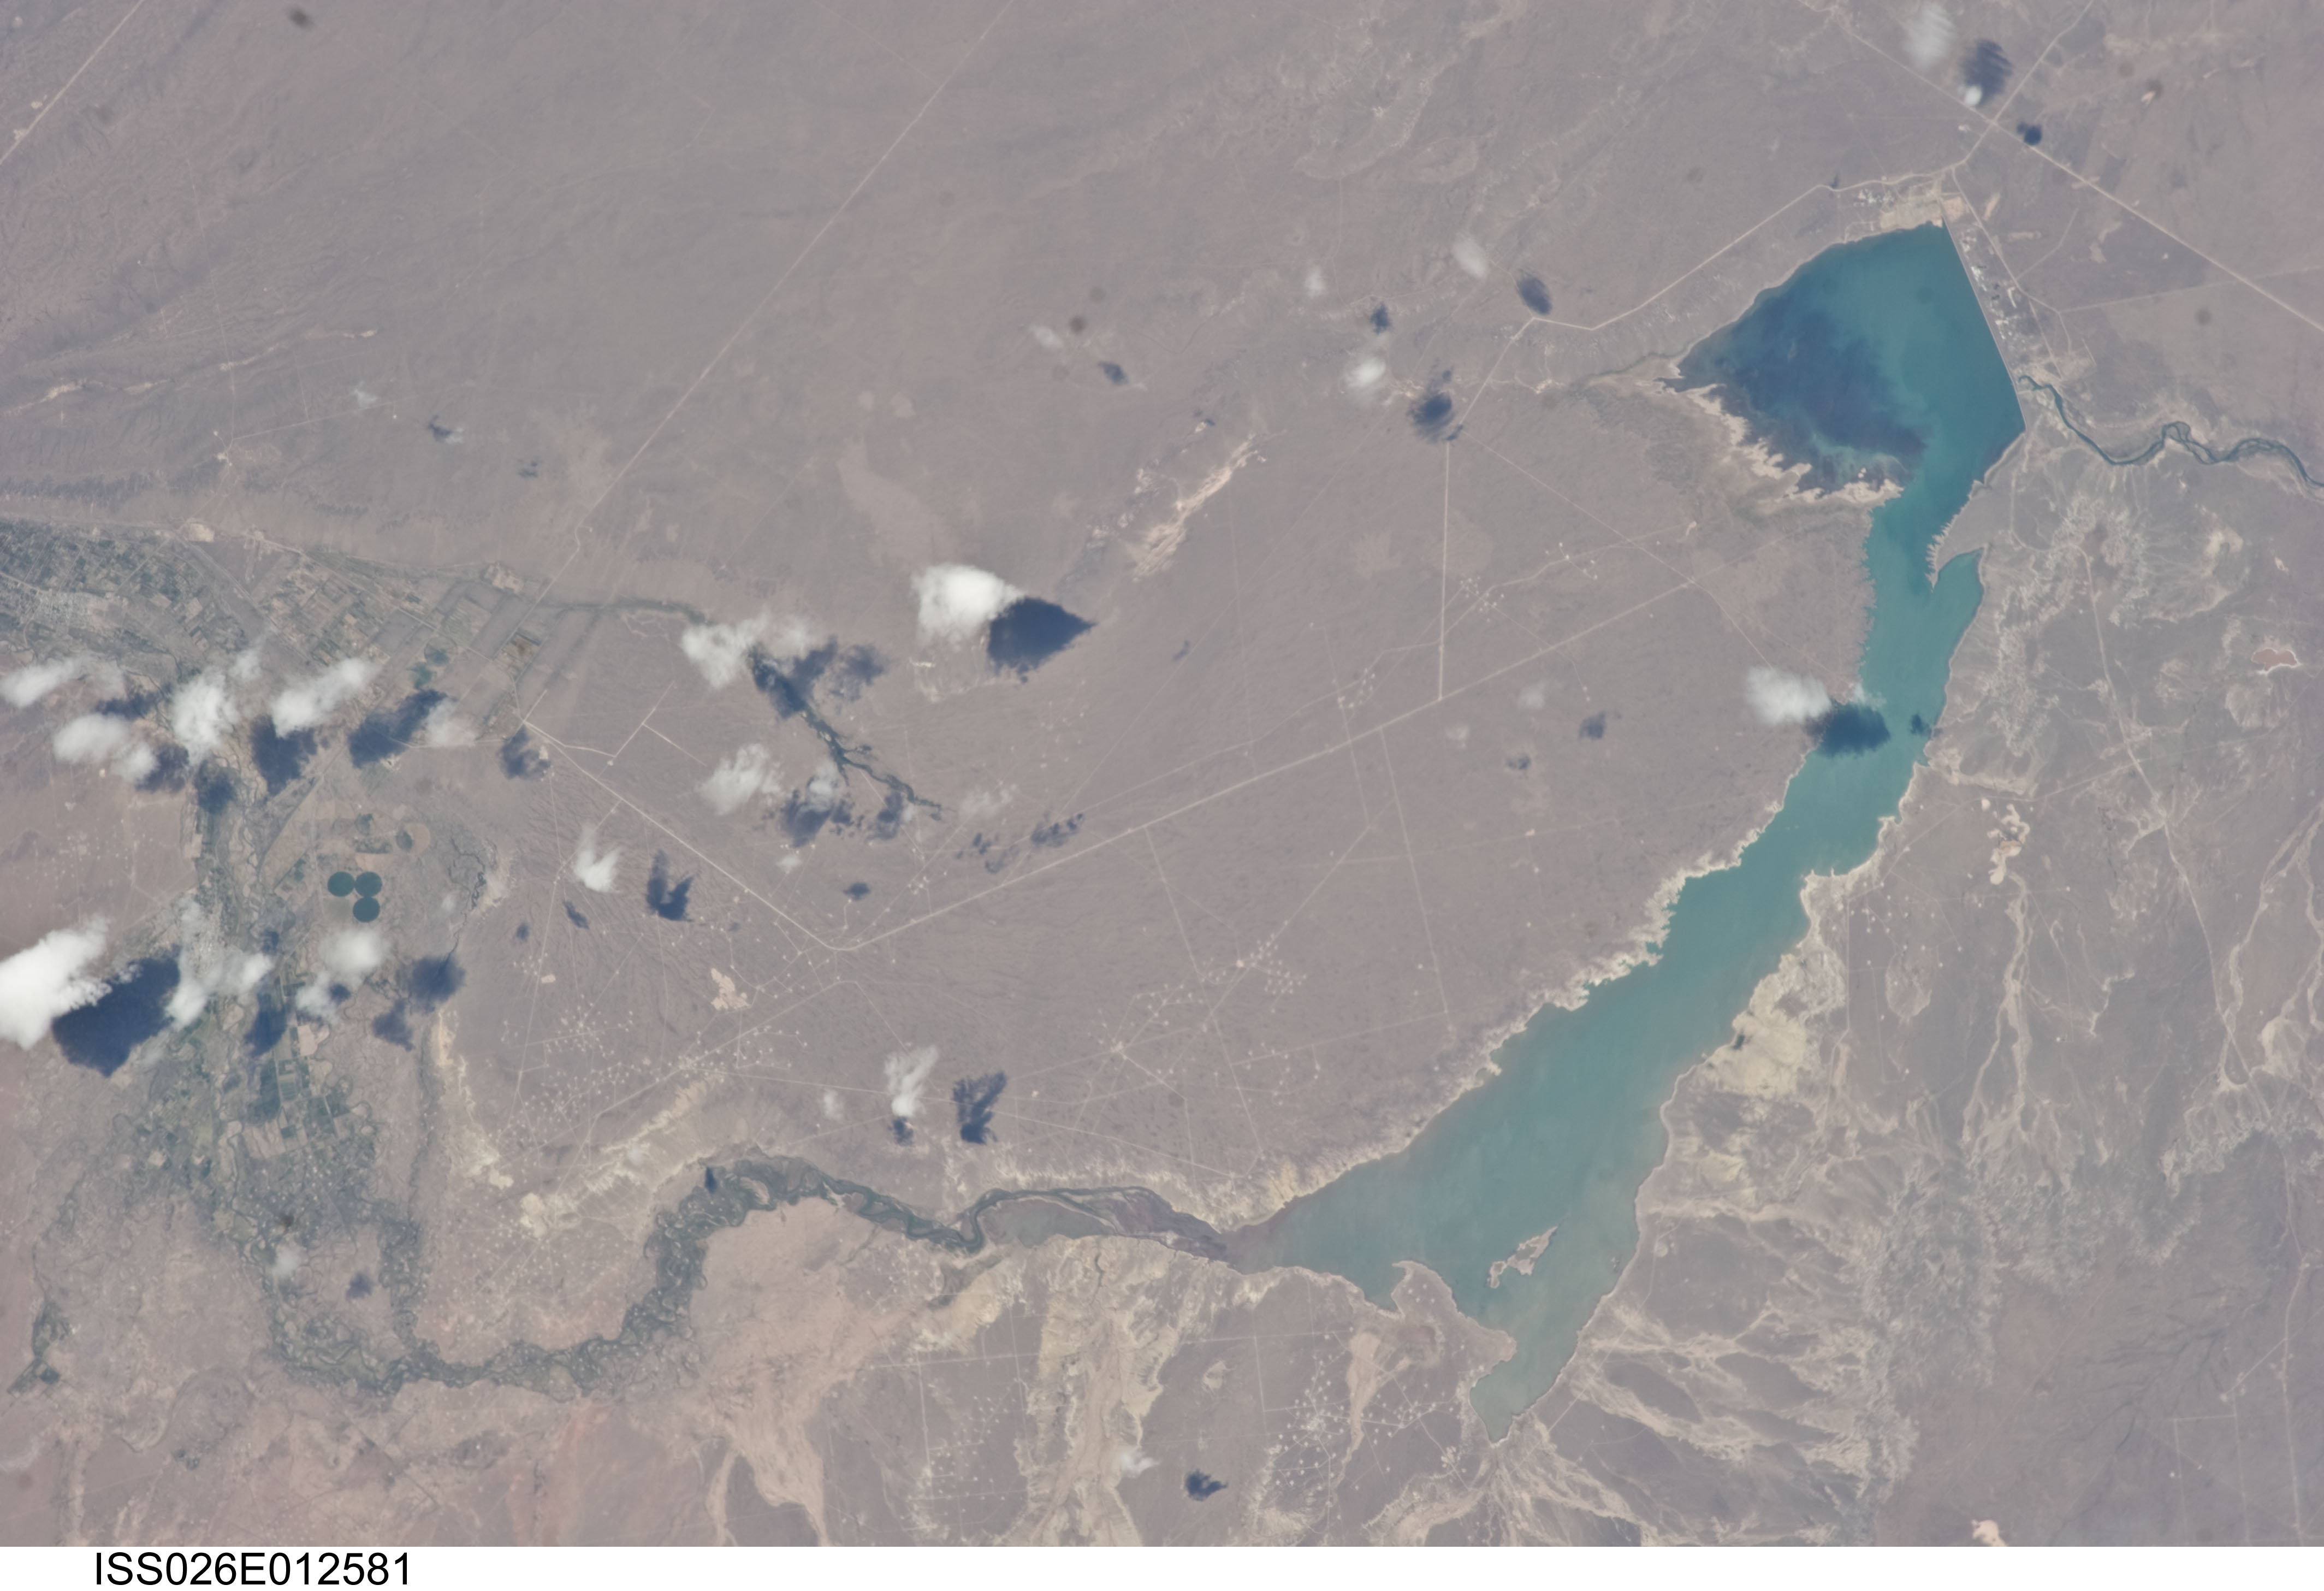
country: ARGENTINA
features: COLORADO RIVER, CASA DE PIEDRA DAM, RESERVOIR, ROADS, AGR., DRAINAGE
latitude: -38.2
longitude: -67.4
